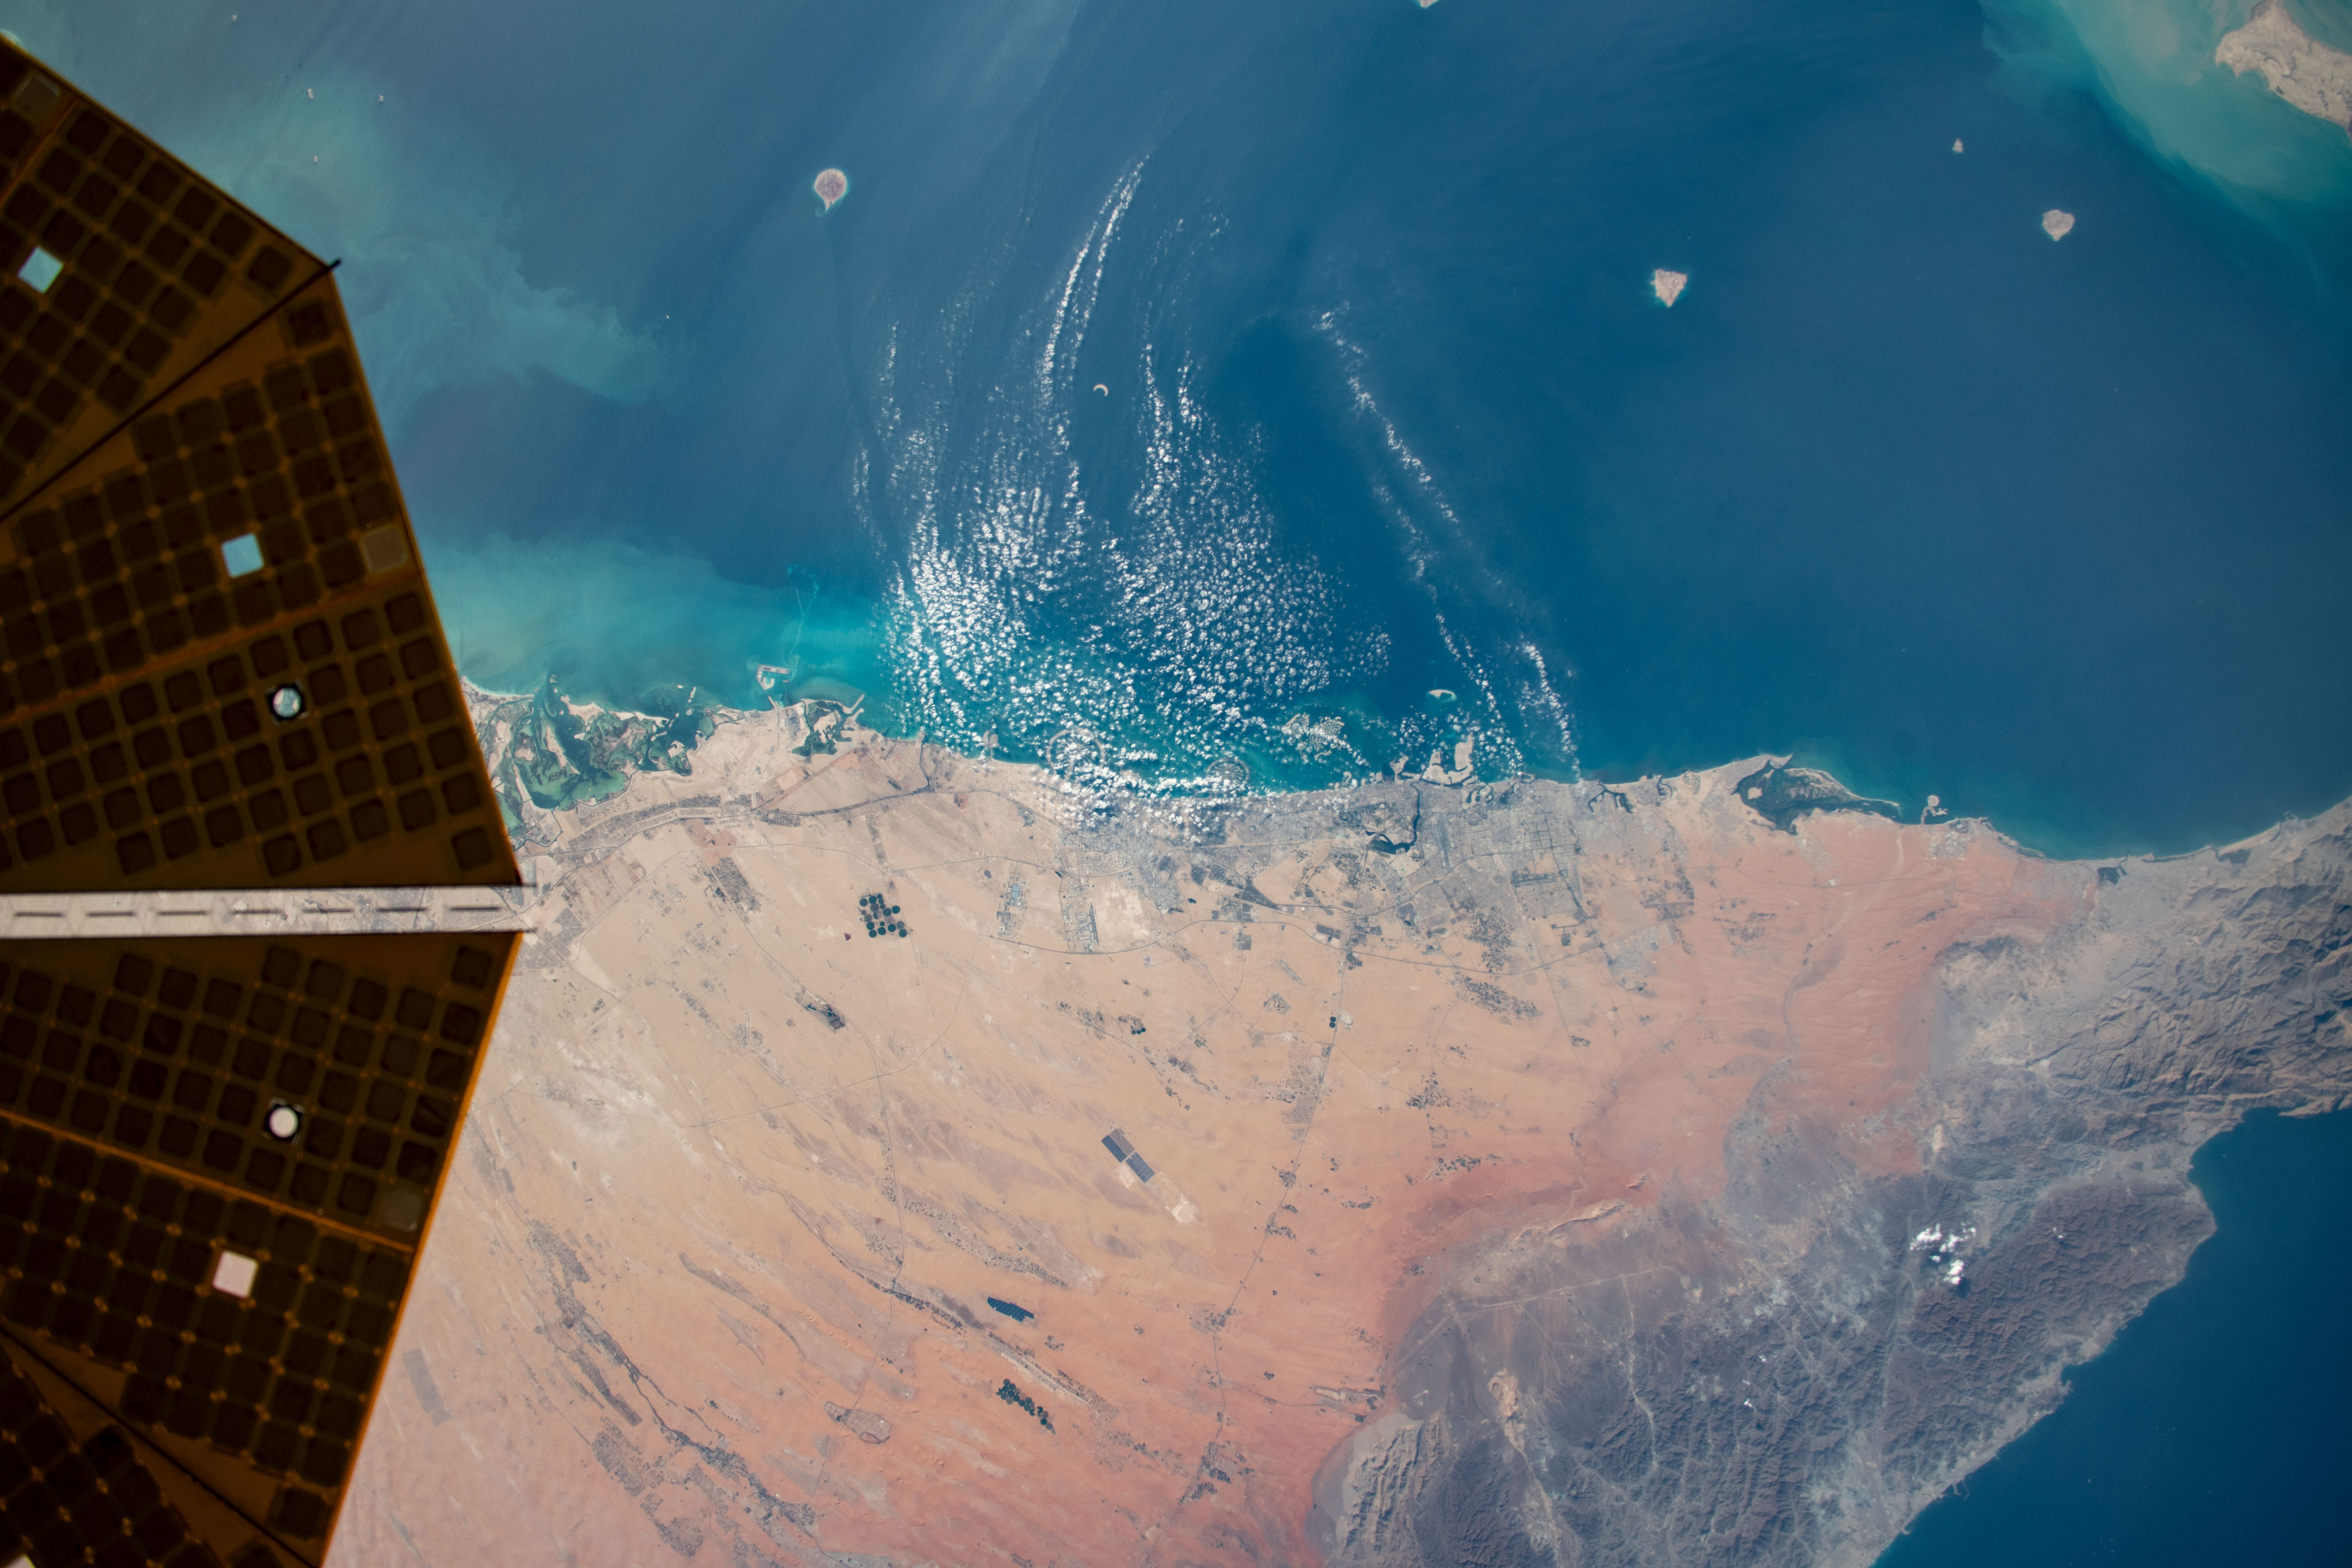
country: UNITED ARAB EMIRATES
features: INTERNATIONAL SPACE STATION, YAS ISLAND, KIZAD, AL JARF, DUBAI, UMM AL QUWAIN
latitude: 25.0
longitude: 55.0
